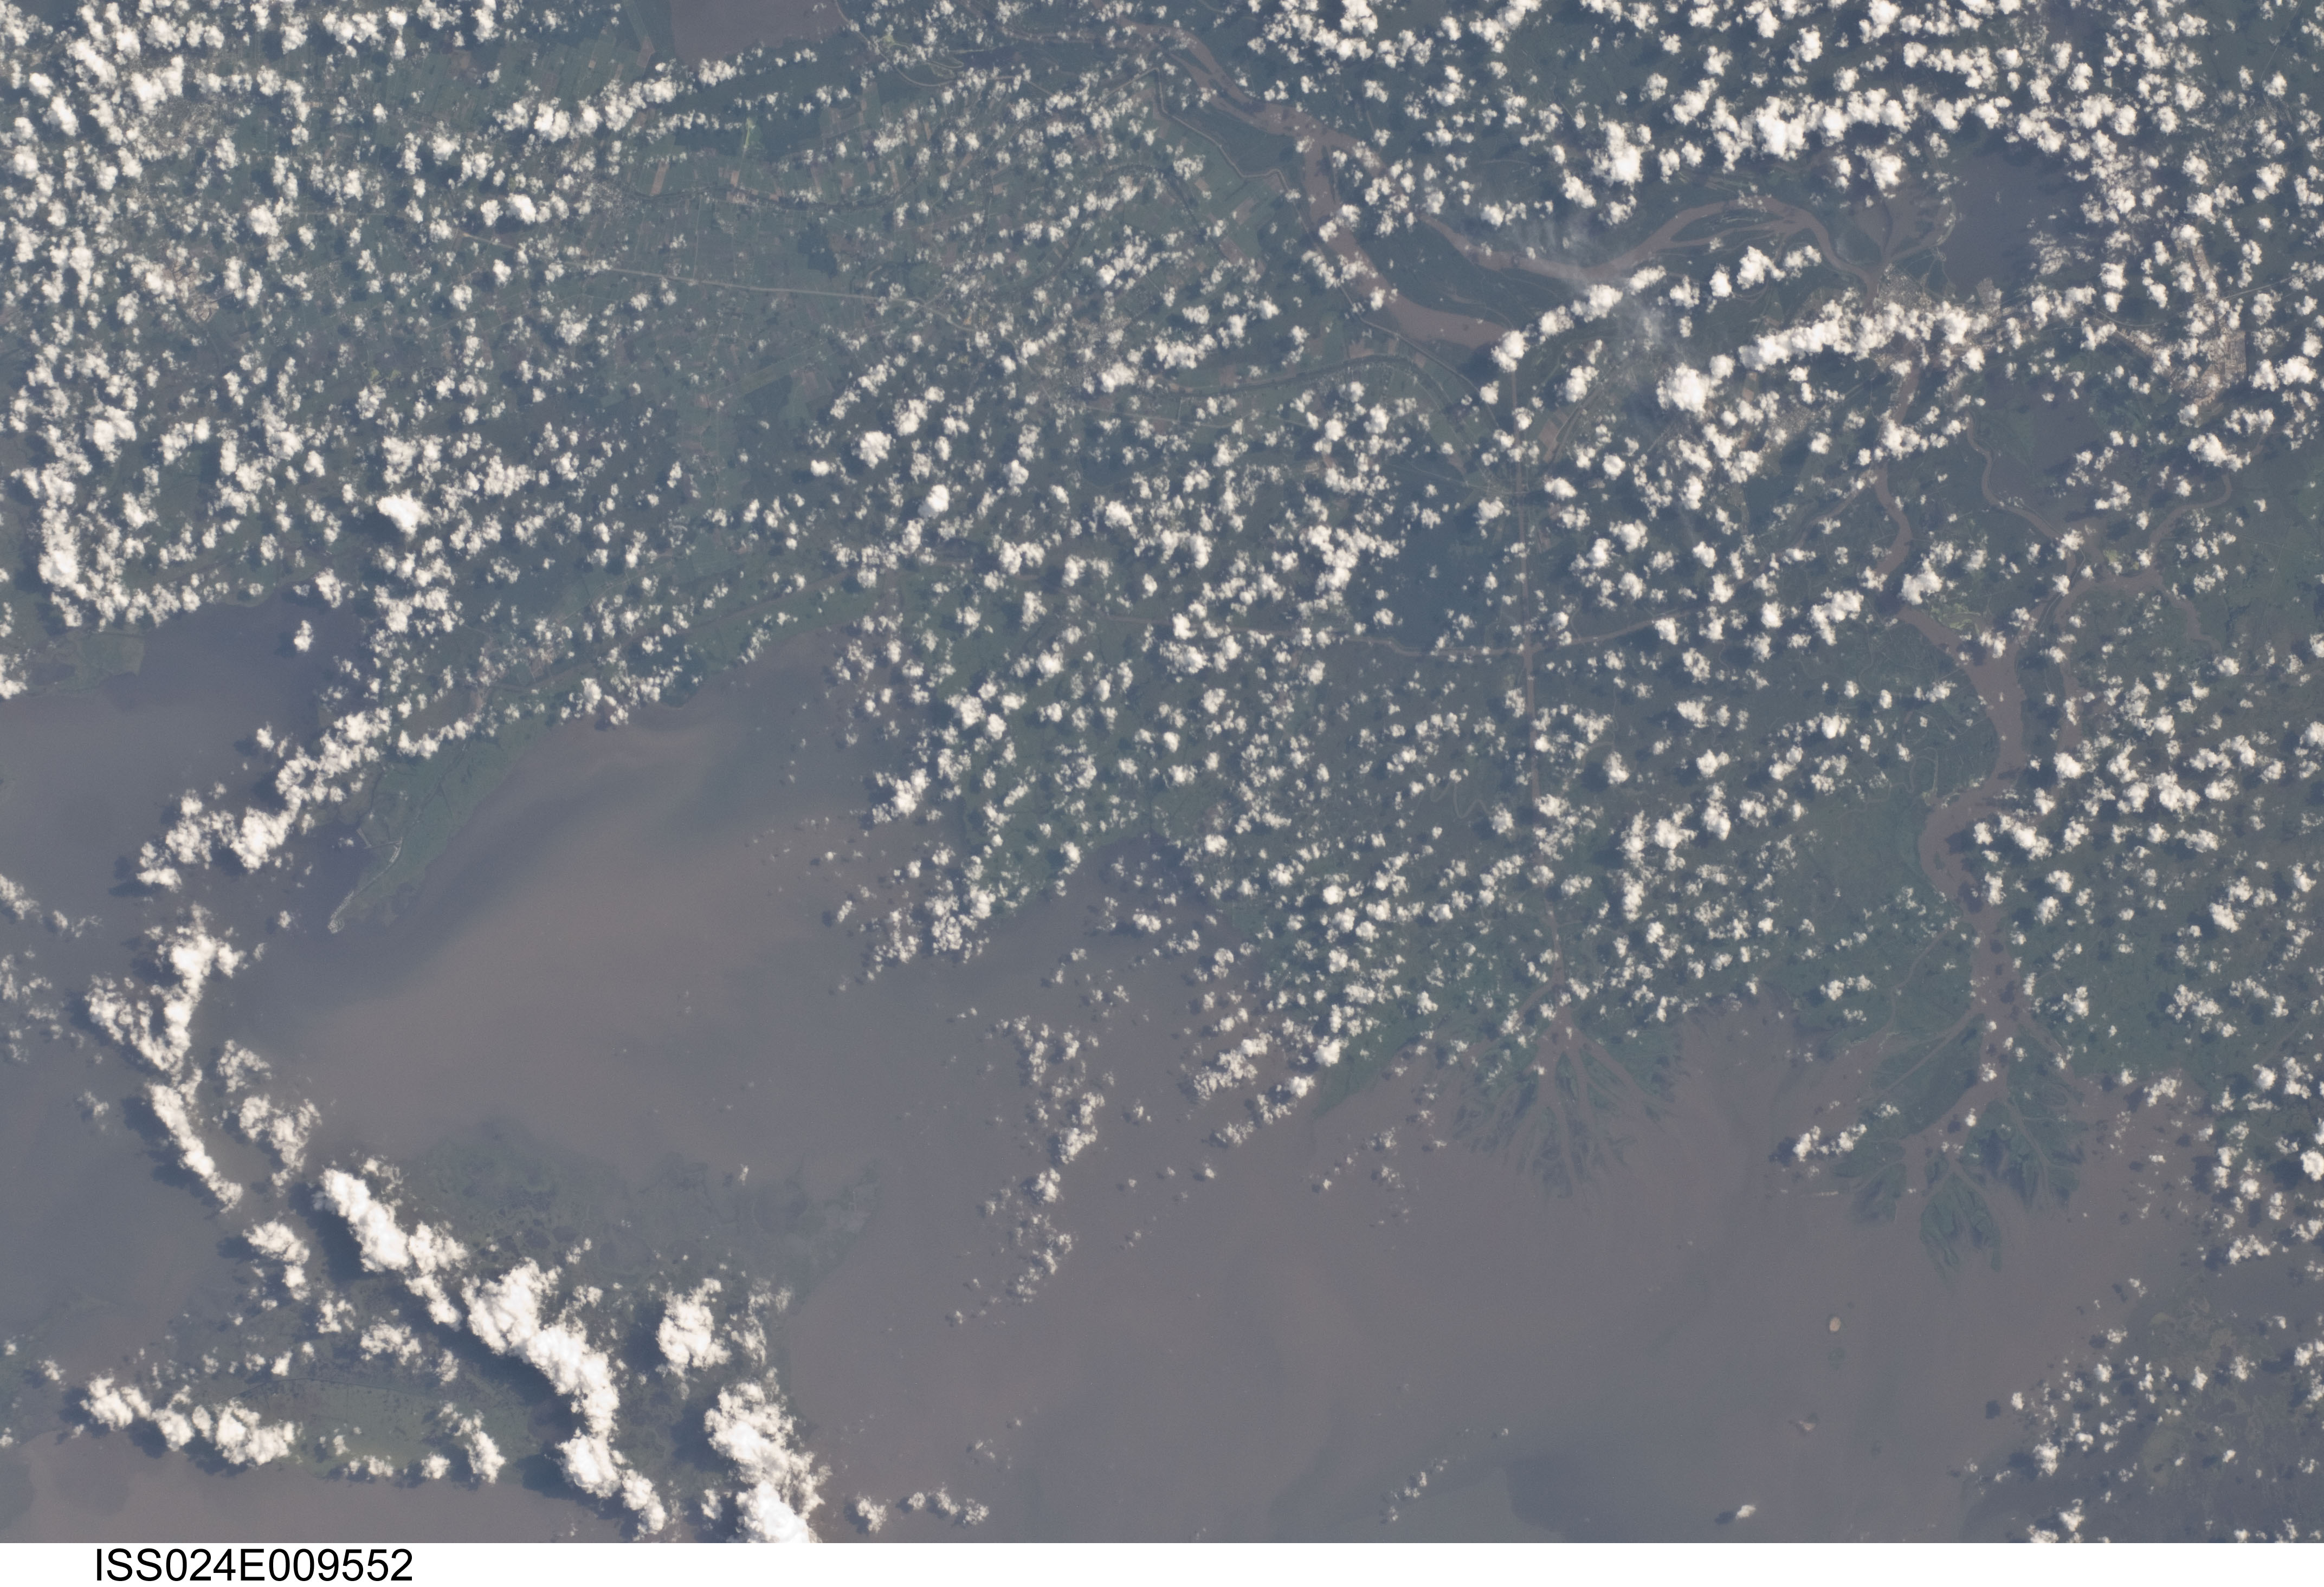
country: USA-LOUISIANA
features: E. & W. COTE BLANCHE B., SED., ATCHALAYA R. DELTA, FRANLIN, MORGAN CITY
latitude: 29.6
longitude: -91.5
